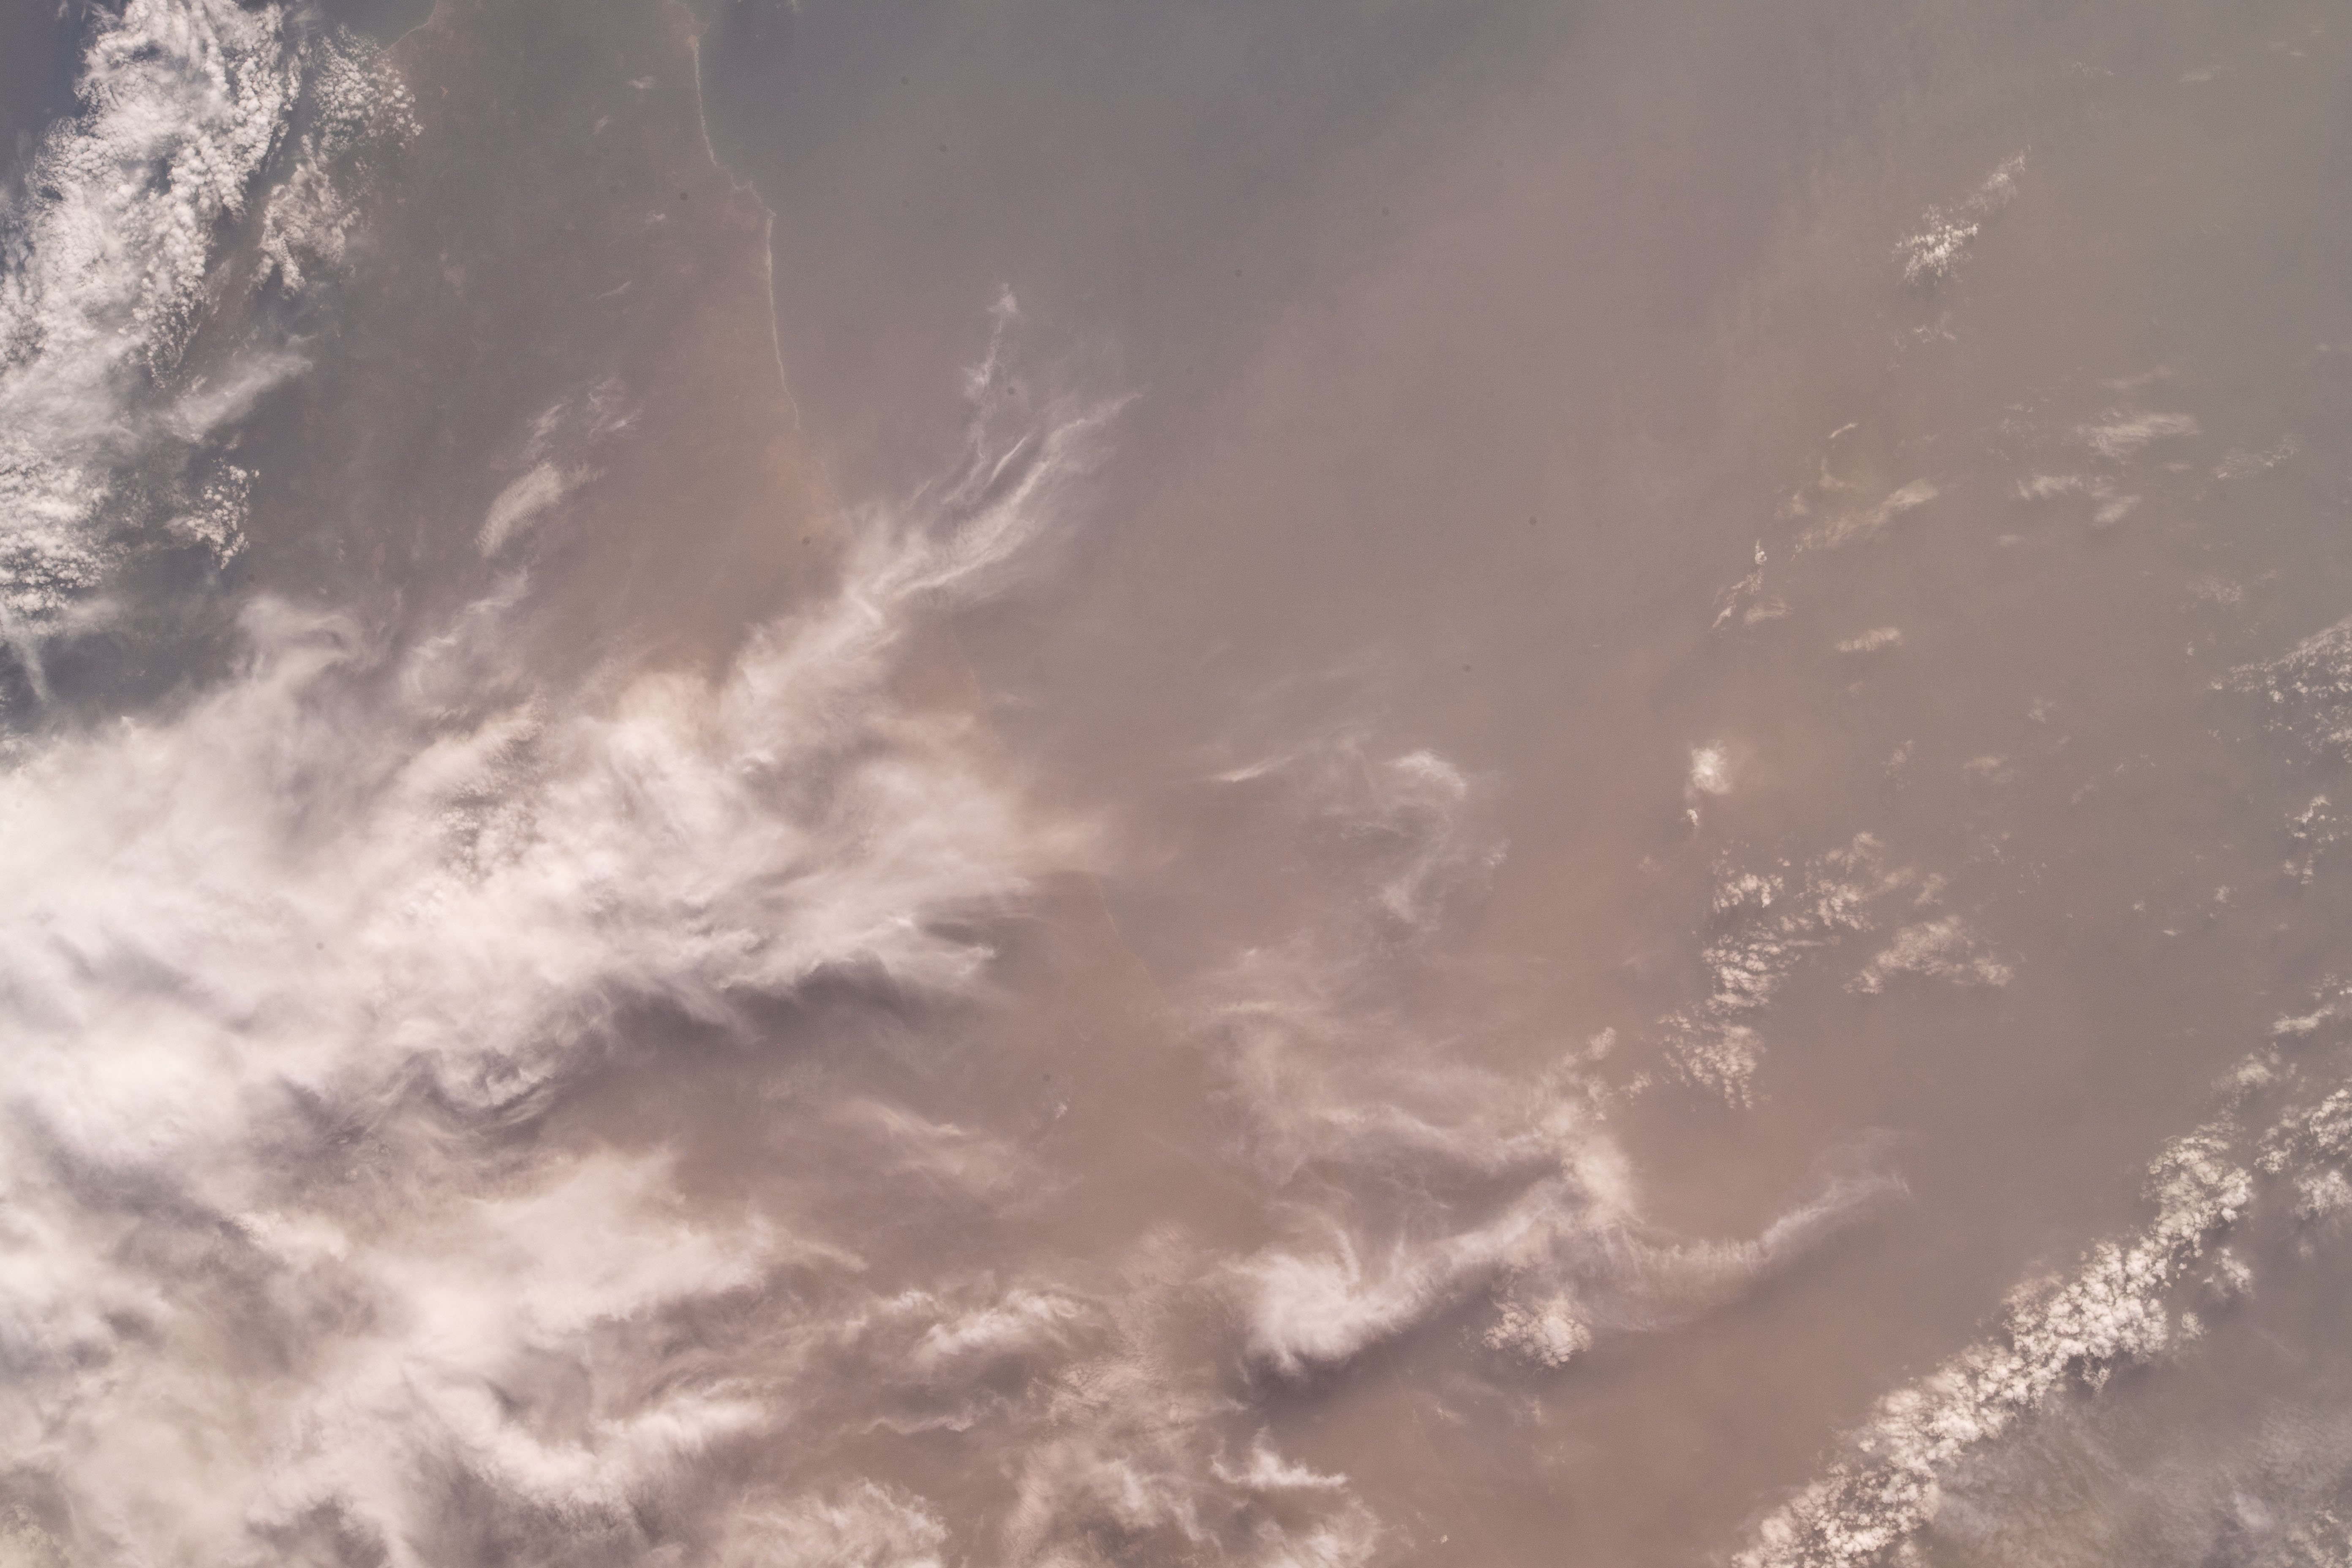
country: PORTUGAL
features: ATLANTIC OCEAN
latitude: 38.5
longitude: -9.2
